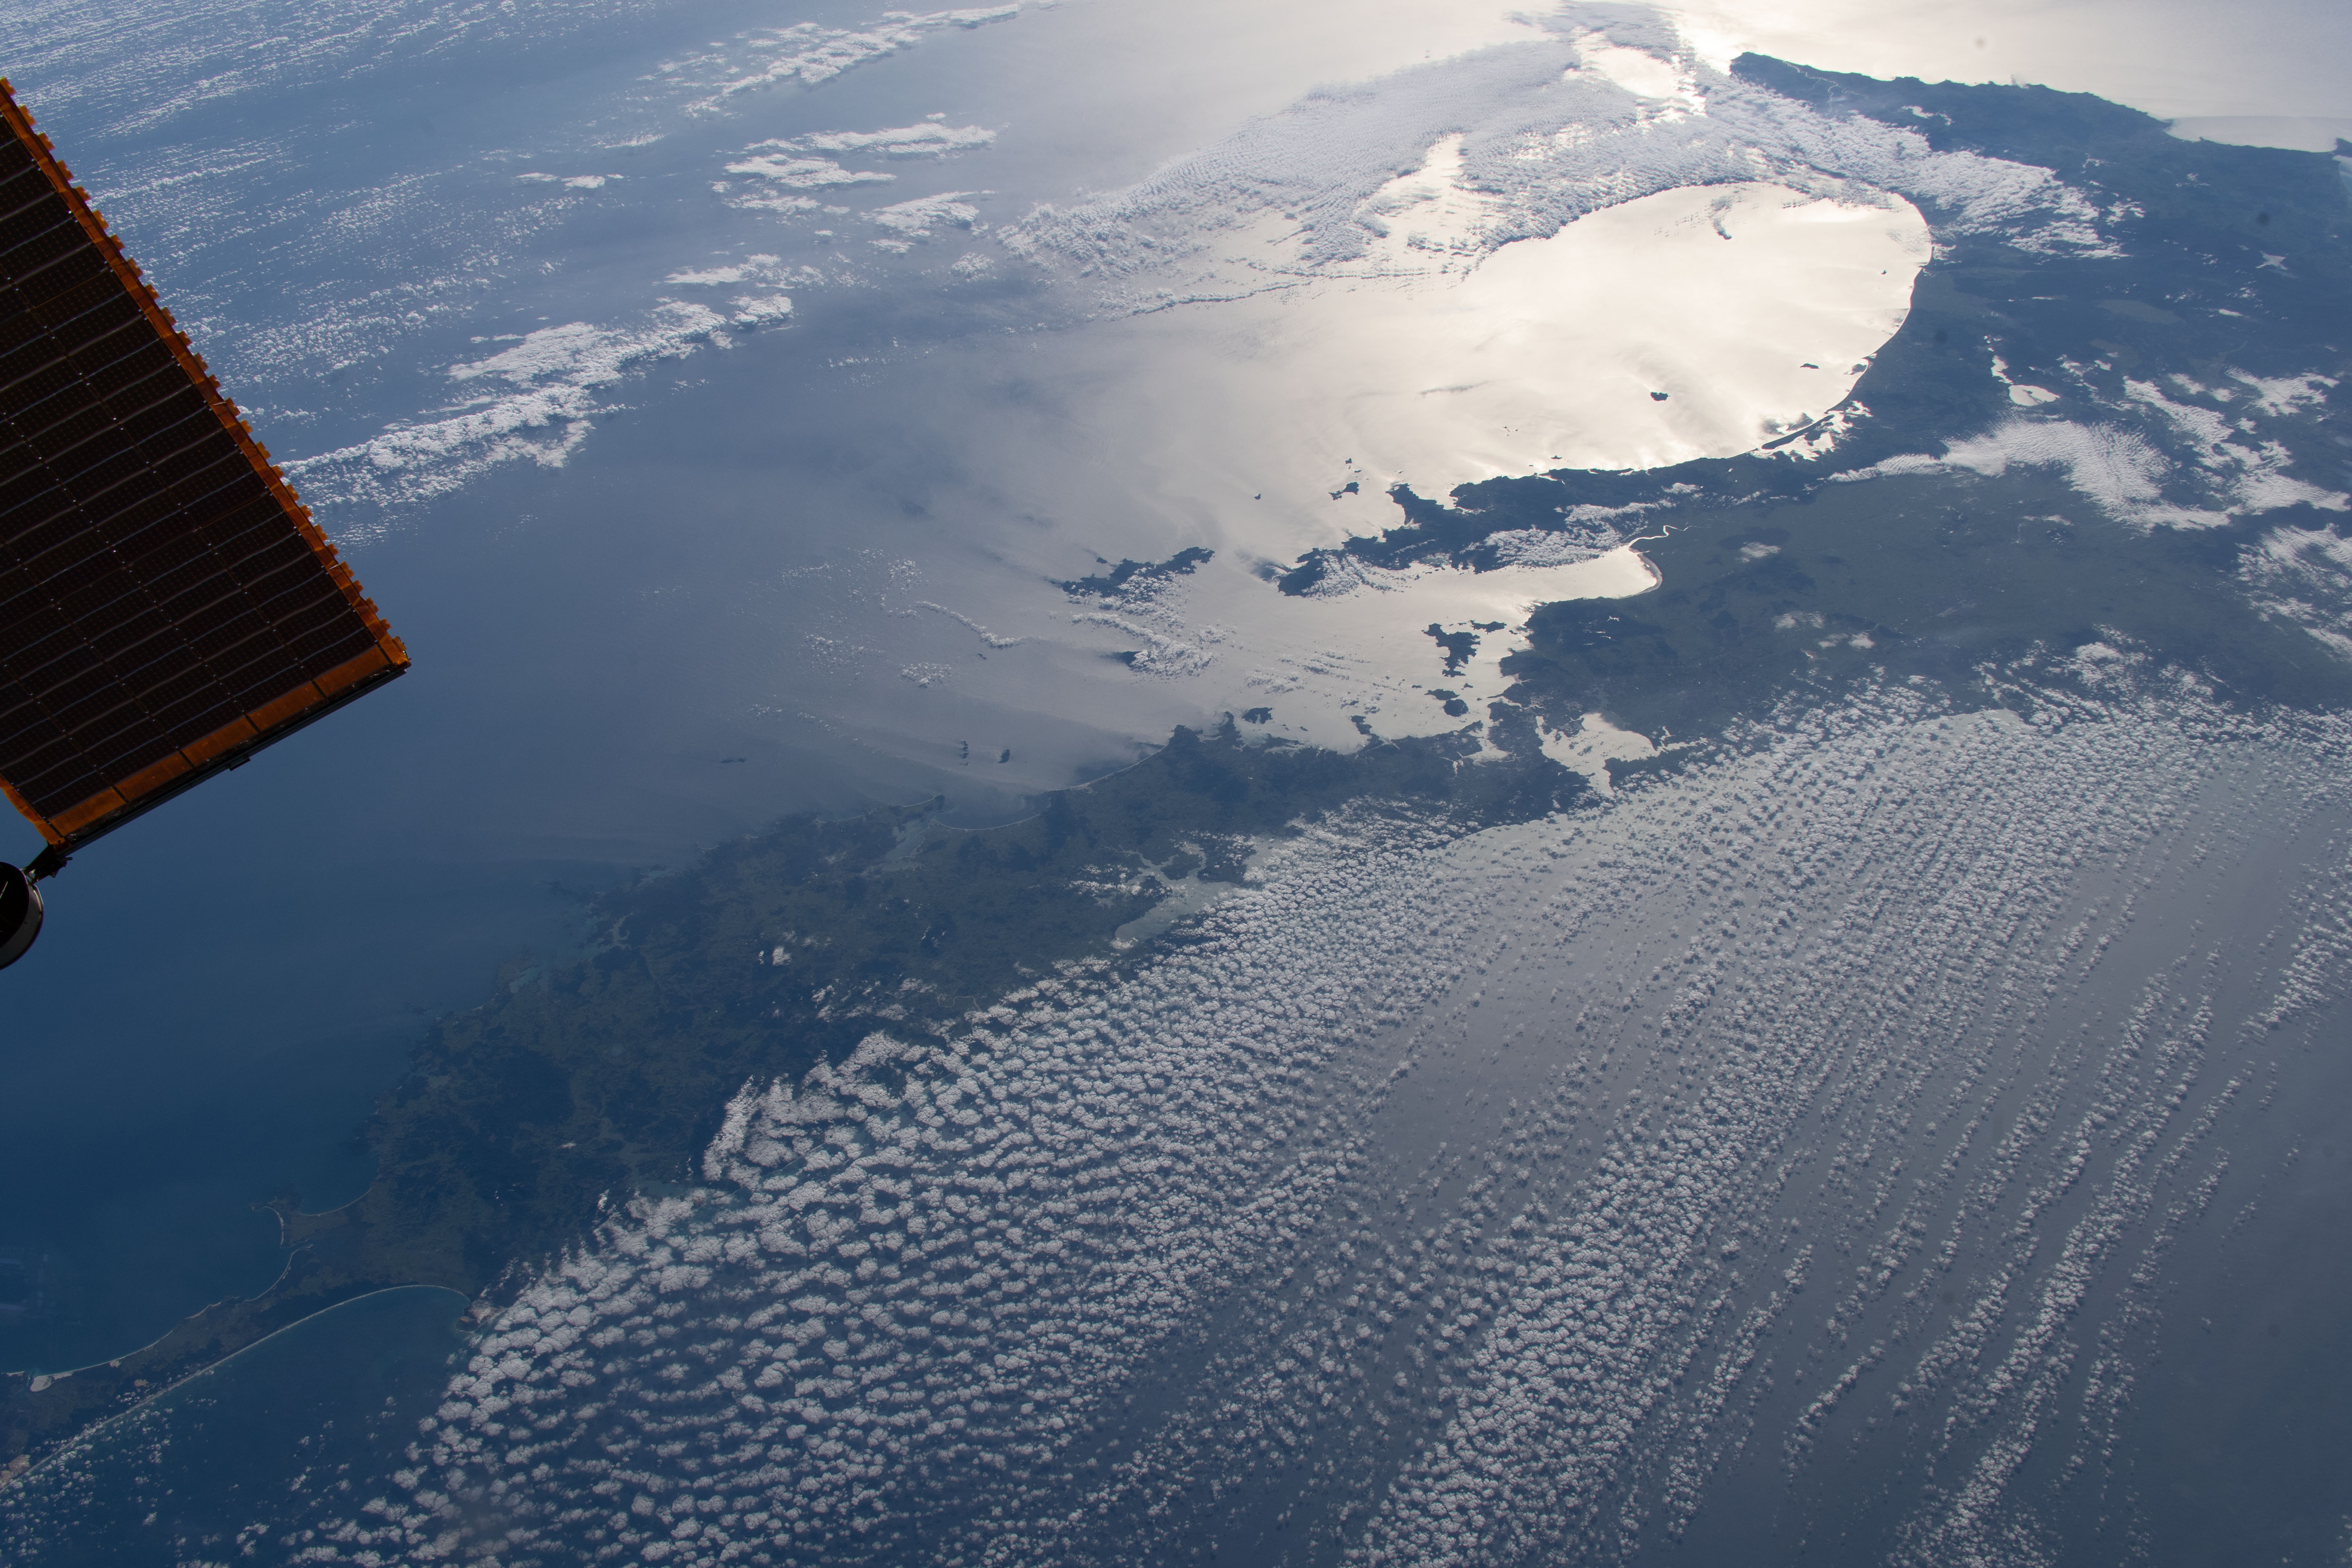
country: NEW ZEALAND-NI
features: NORTH ISLAND, HAURAKI GULF, BAY OF PLENTY
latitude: -36.5
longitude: 175.0
